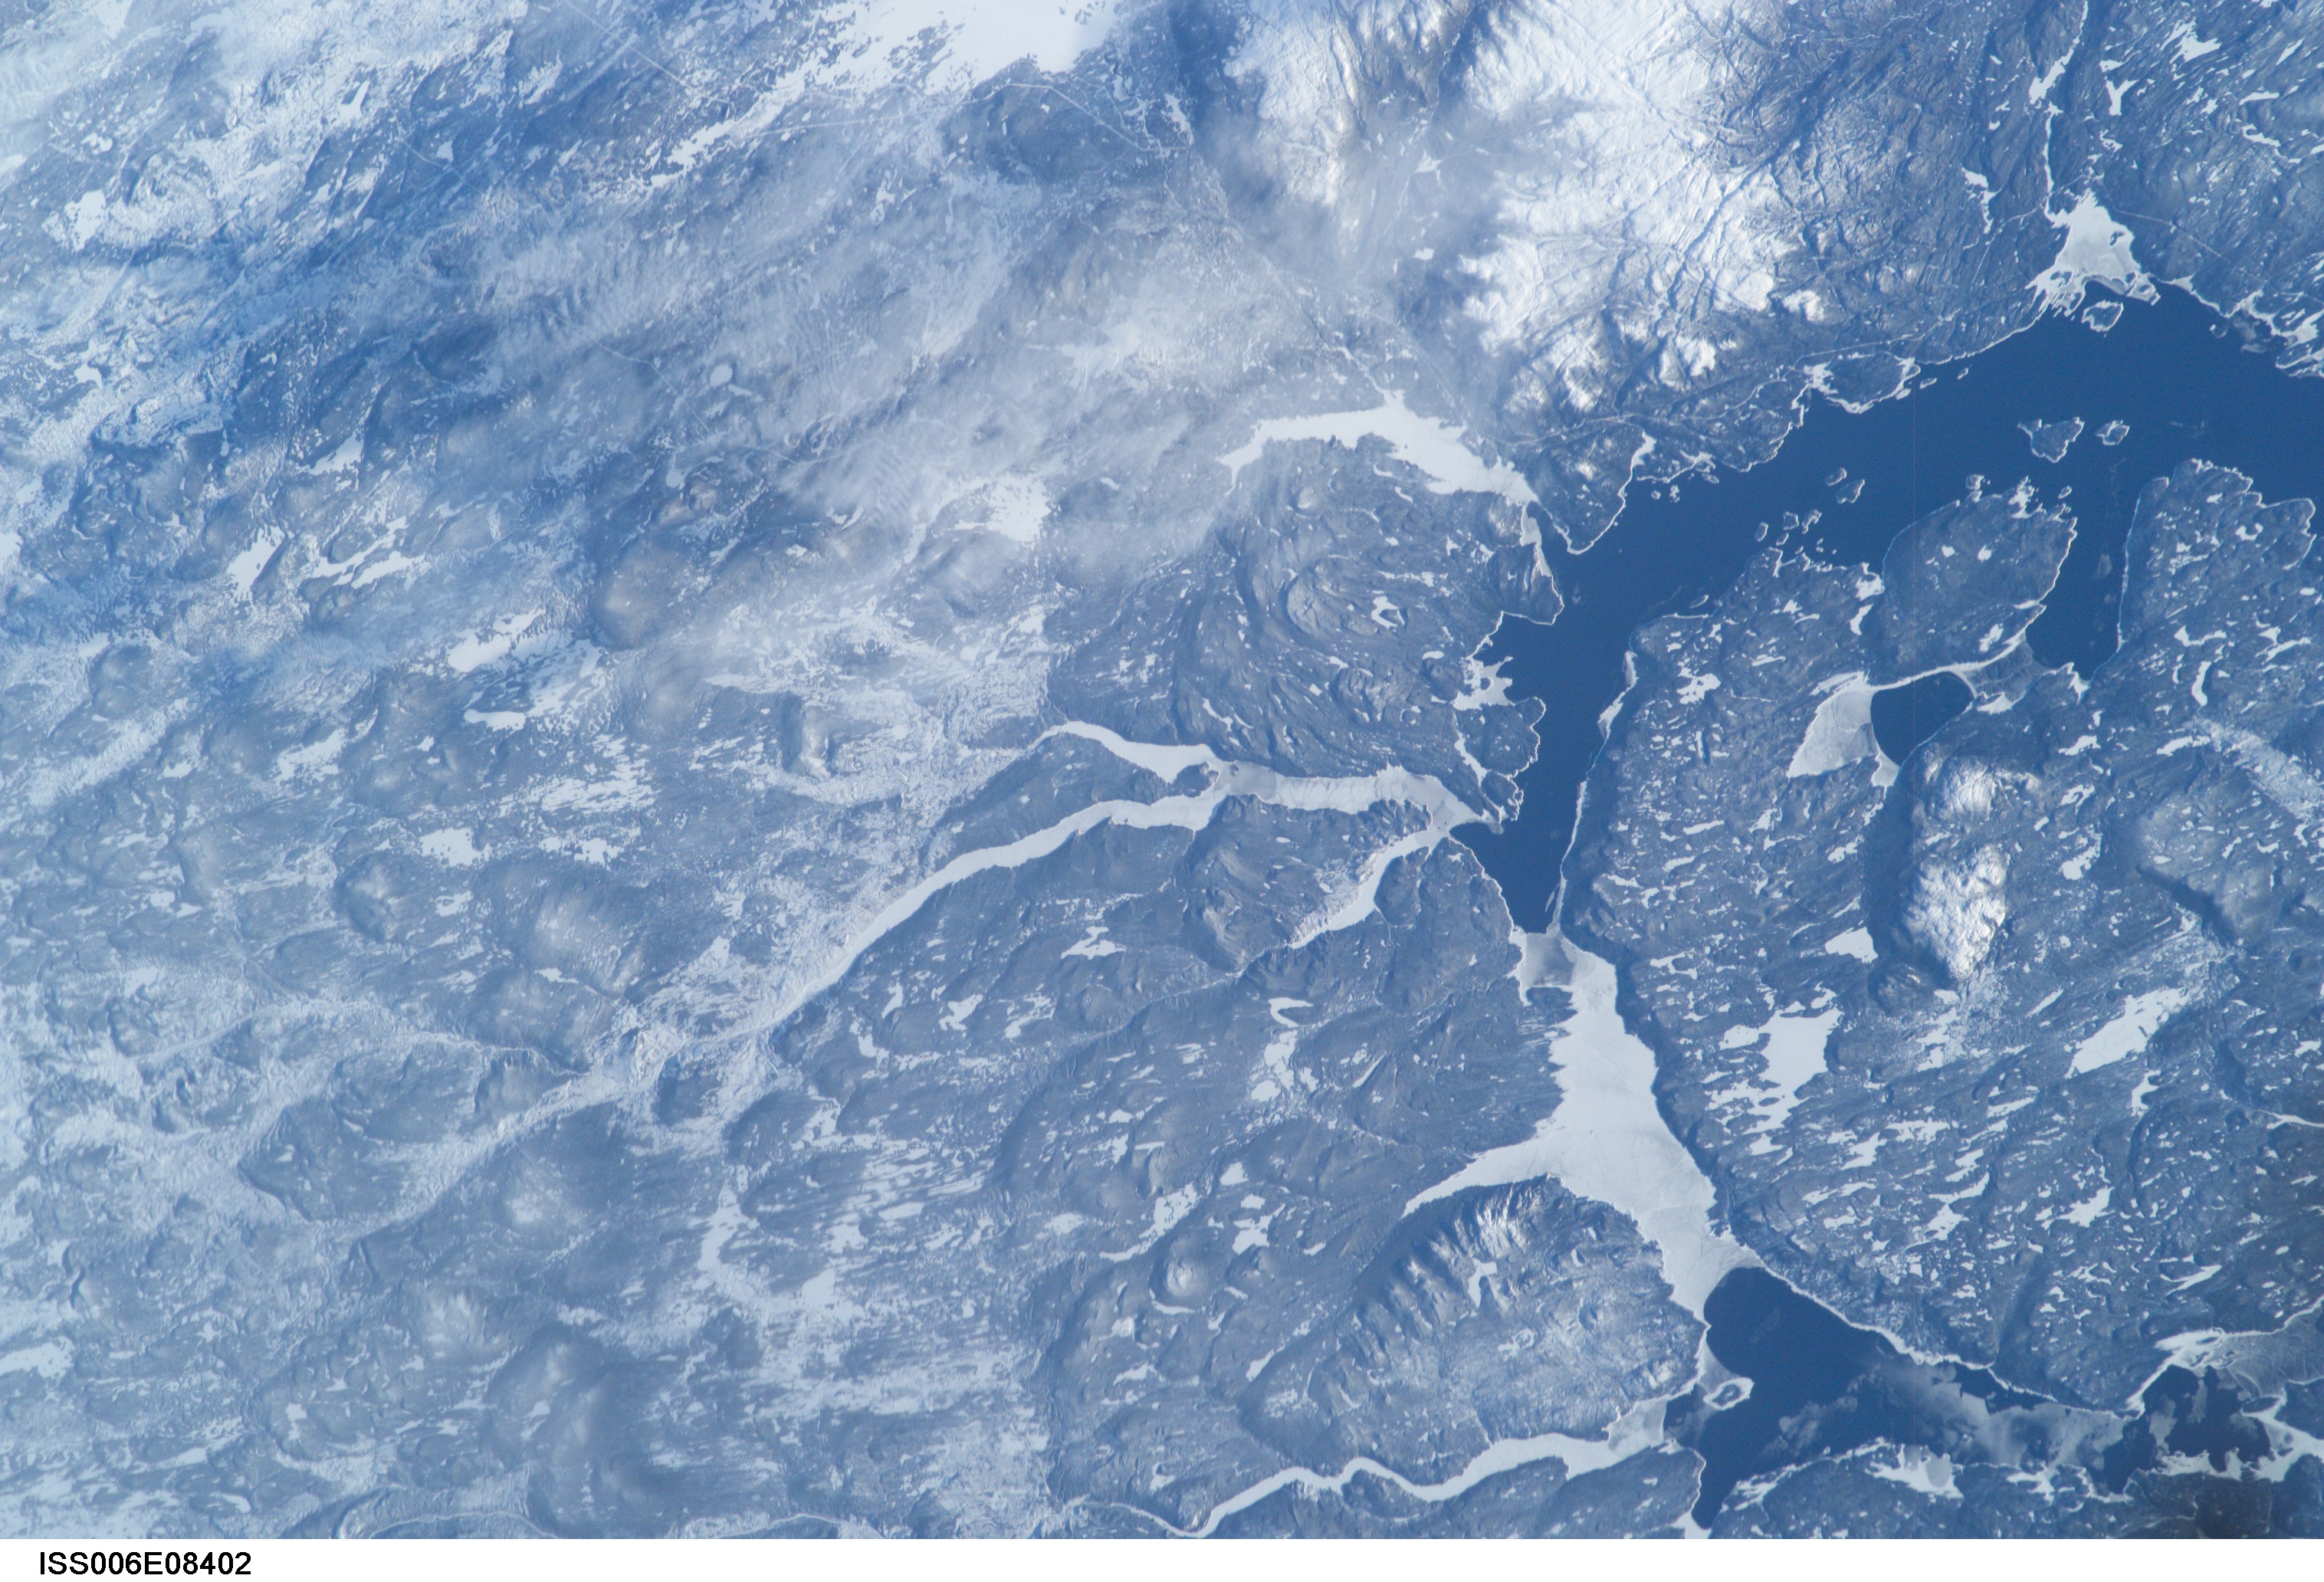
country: CANADA-Q
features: MANICOUAGAN RESERVOIR, ICE, SNOW
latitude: 52.0
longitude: -68.5
